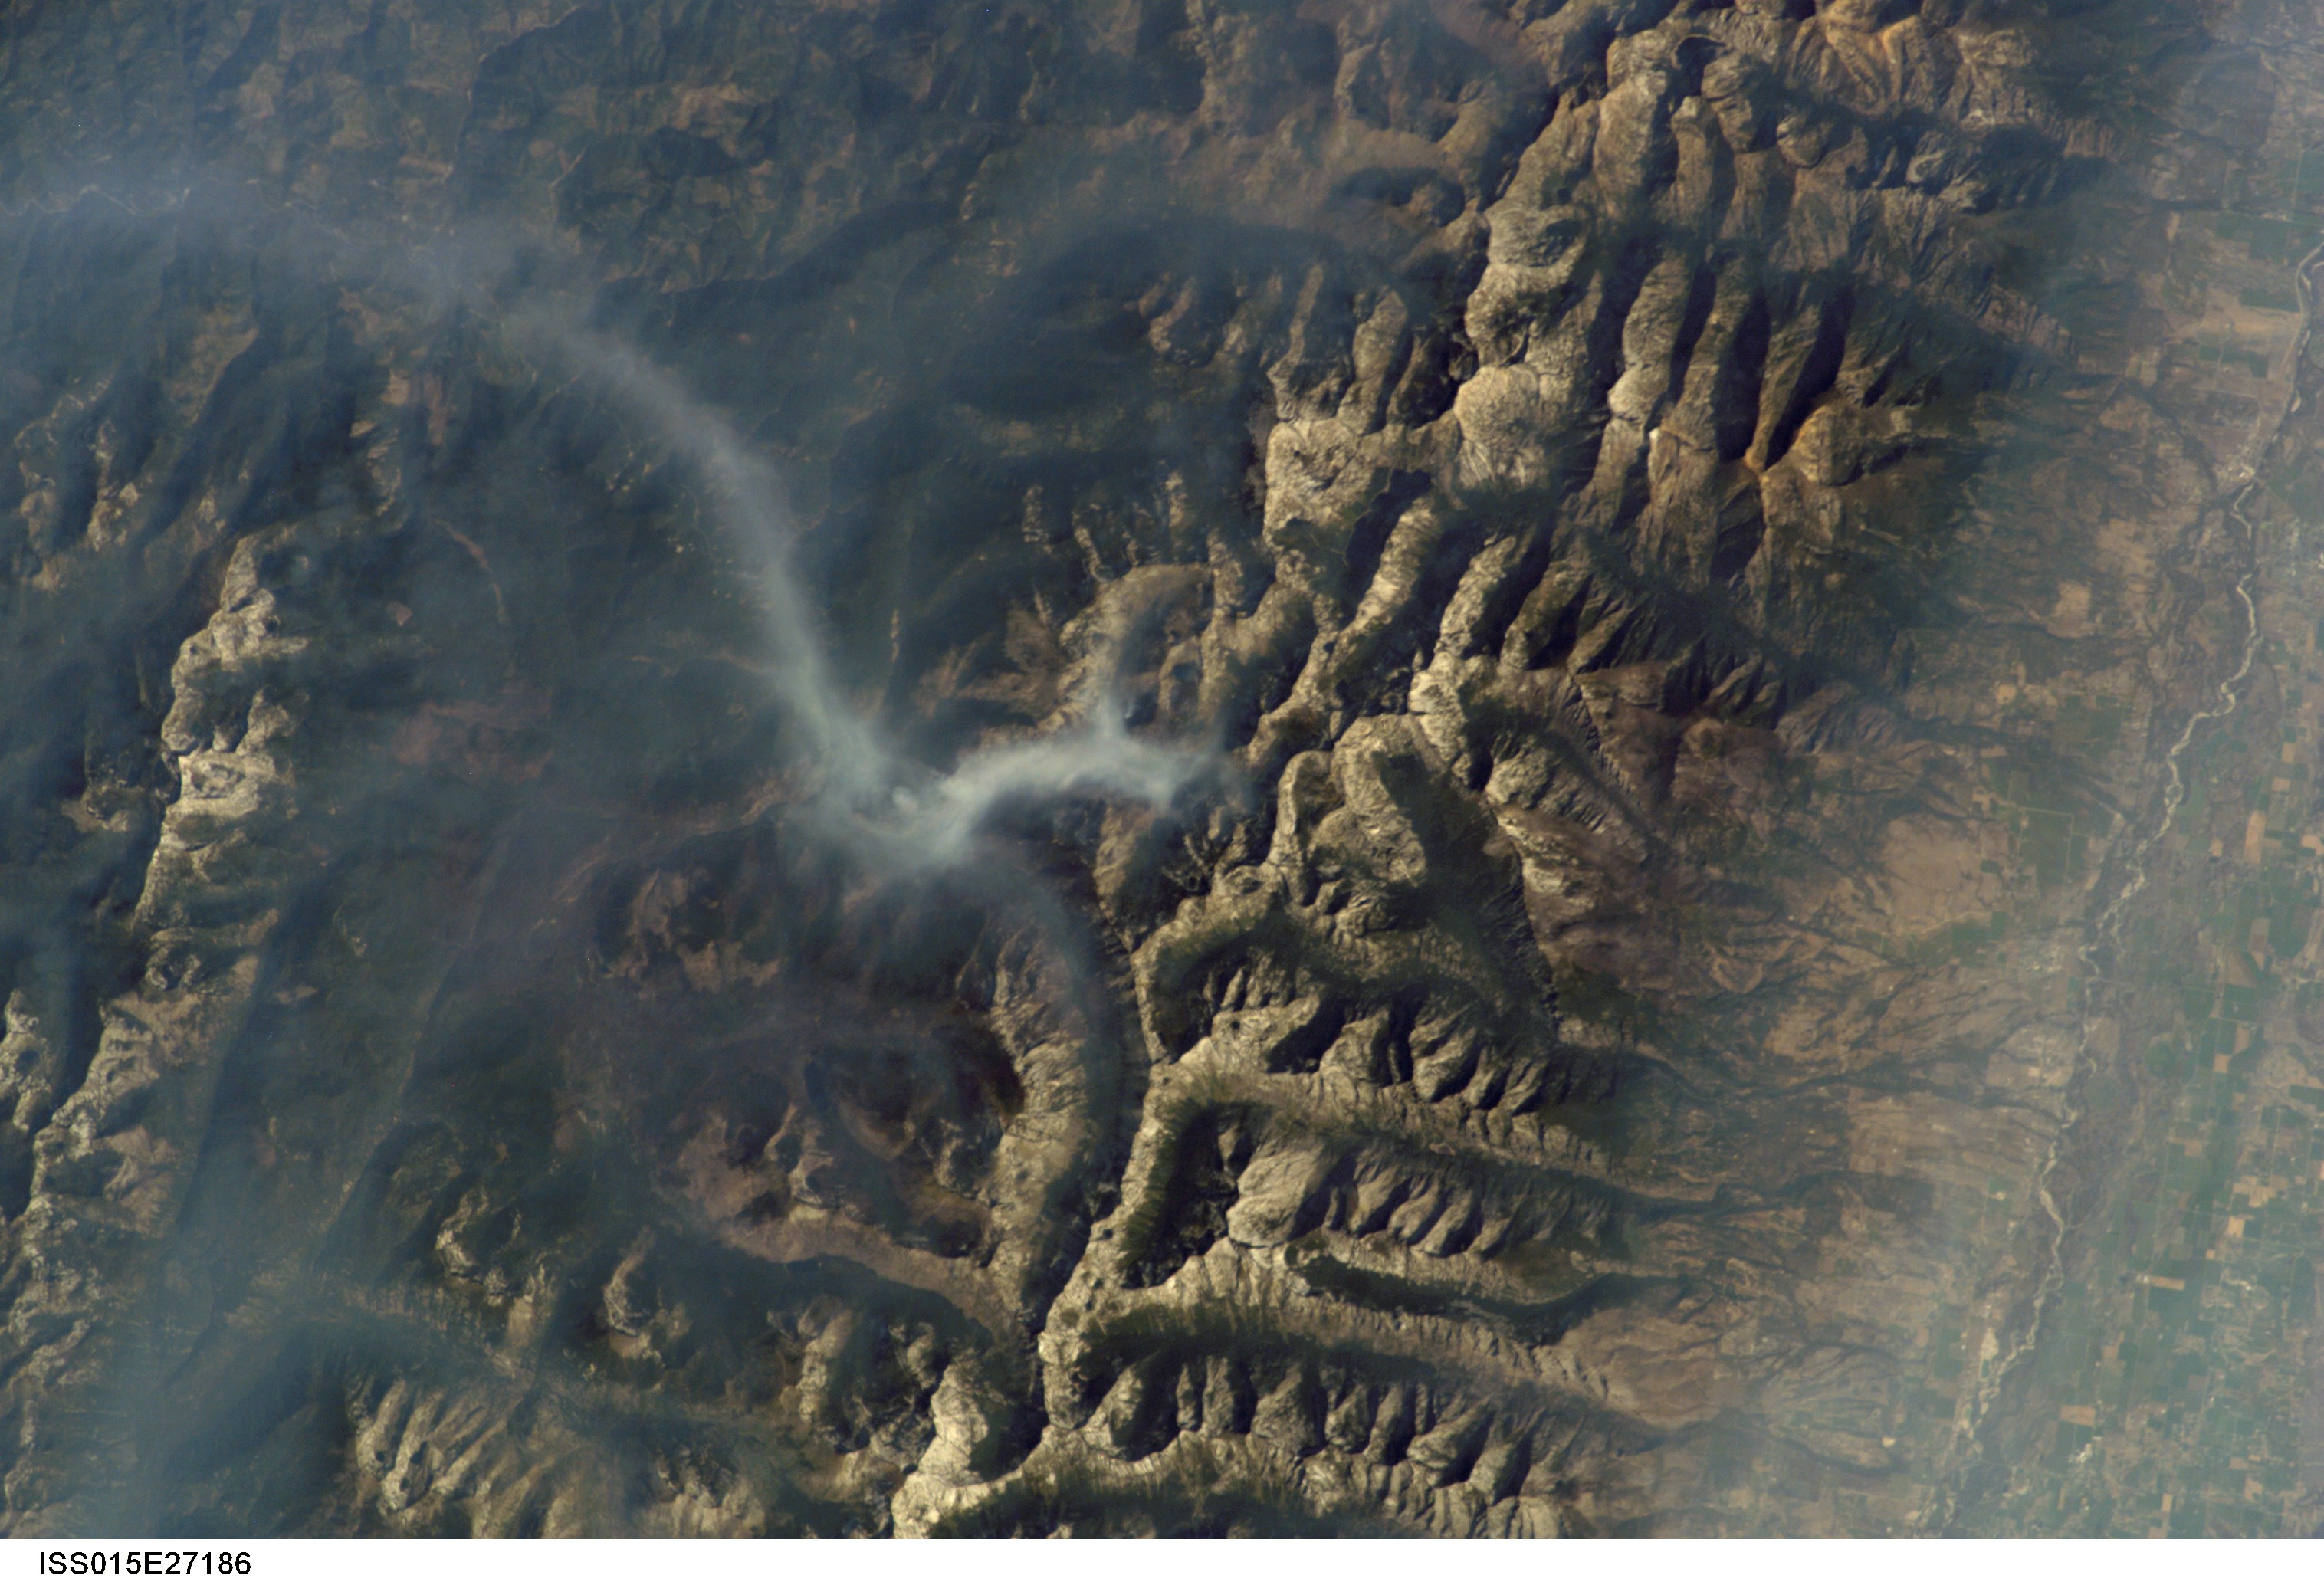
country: USA-IDAHO
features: BITTERROOT MTS., SMOKE PLUMES, R., FOR., AGR.
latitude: 46.4
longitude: -114.4
